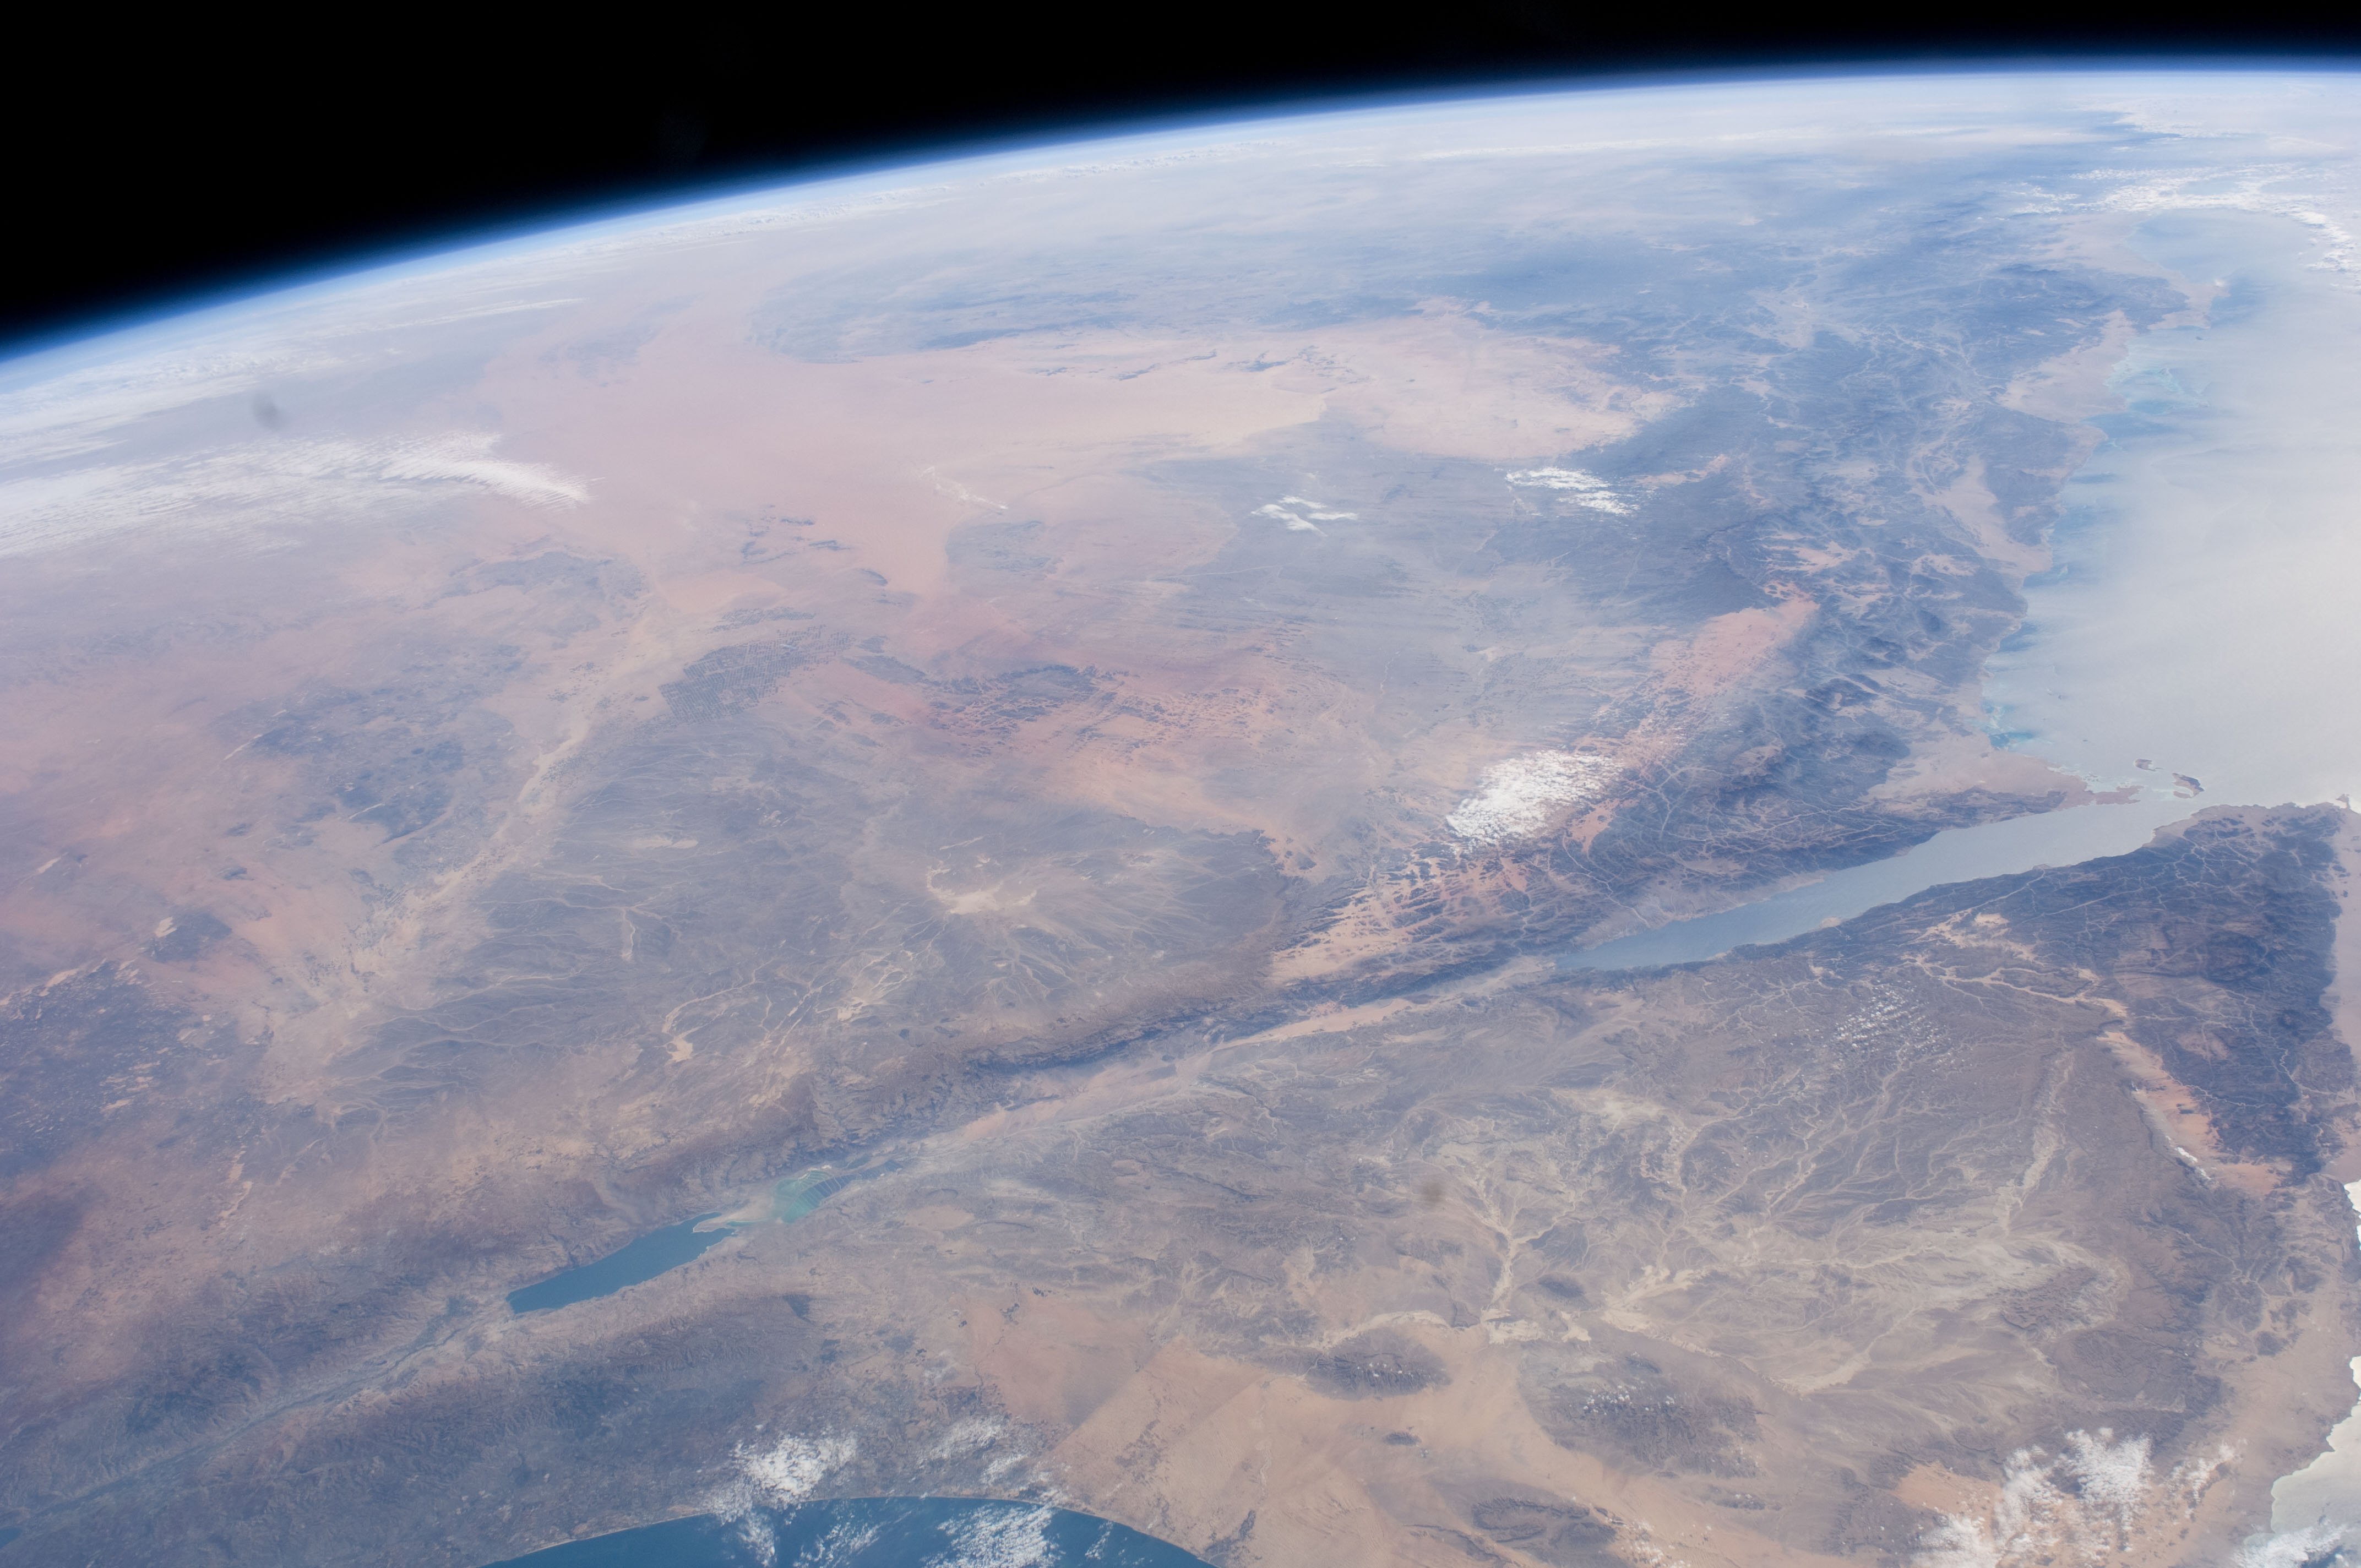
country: JORDAN
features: PAN-DEAD SEA, G. OF AQABA, N. RED S., GLINT, AN NAFUD DESERT
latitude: 30.0
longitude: 36.0
